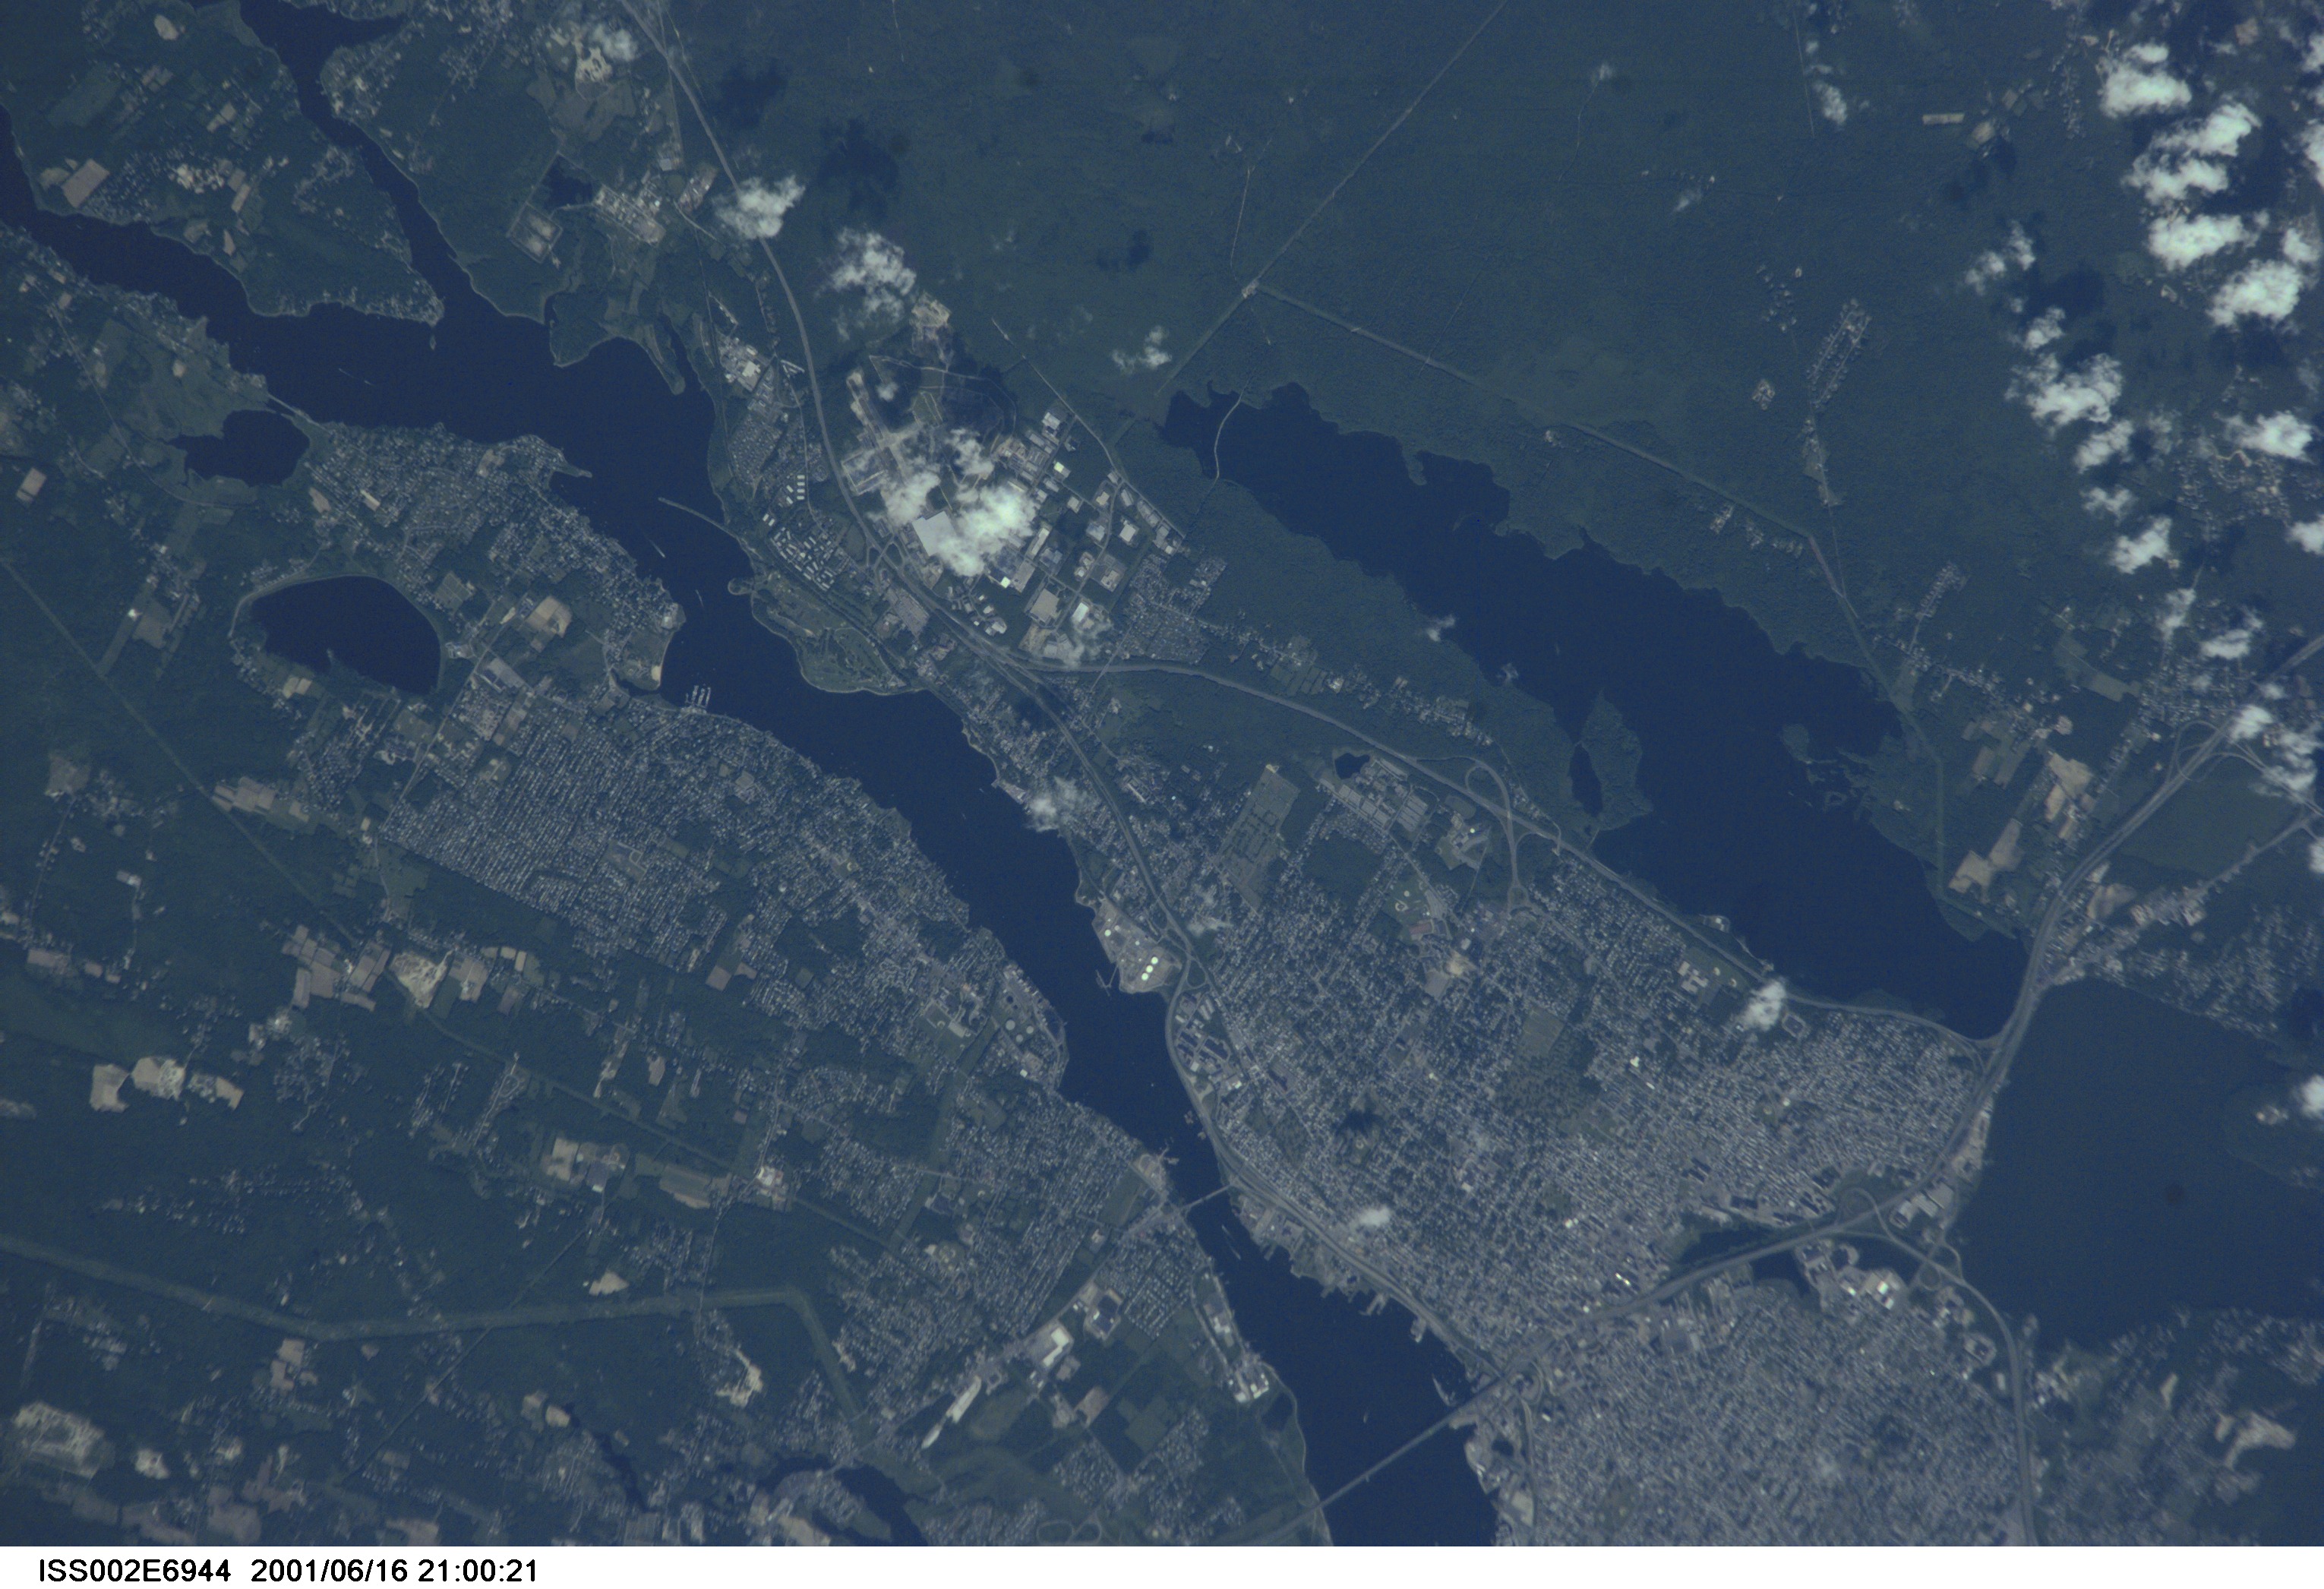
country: USA-RHODE ISLAND
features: FALL RIVER
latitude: 41.5
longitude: -71.0
